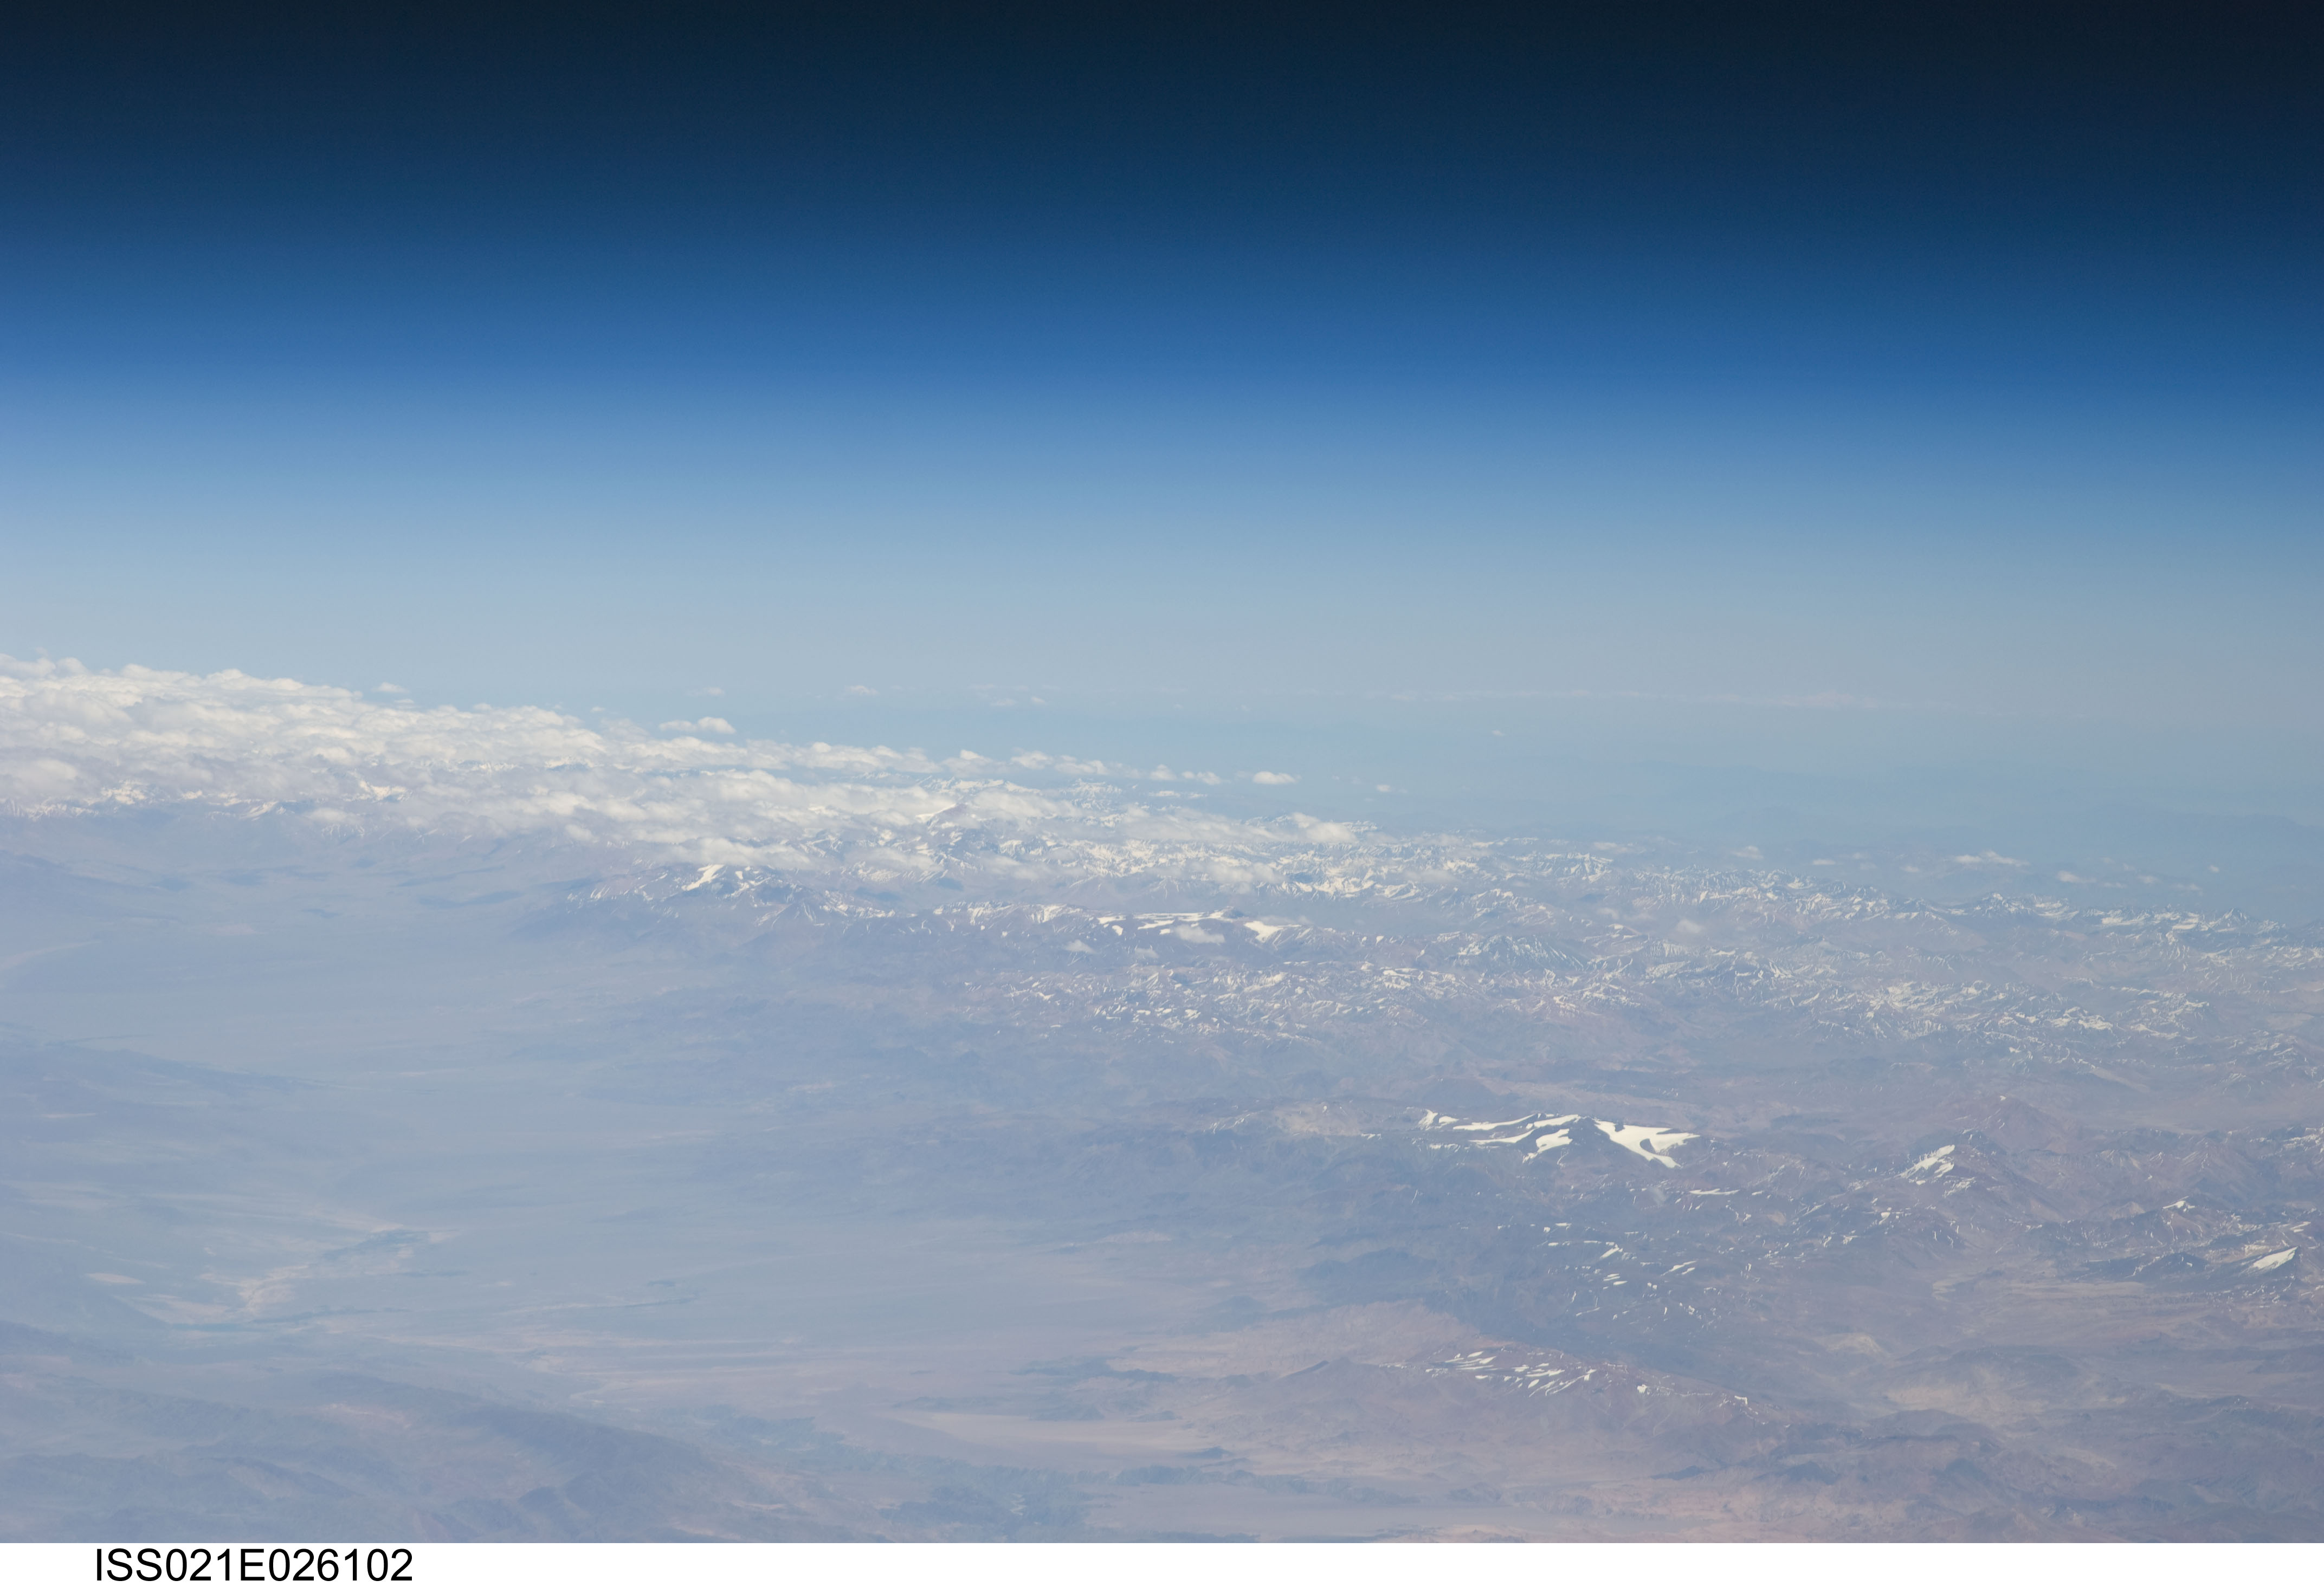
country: ARGENTINA
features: ANDES MTS., BRONCO R. VALLEY
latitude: -31.0
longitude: -69.9
